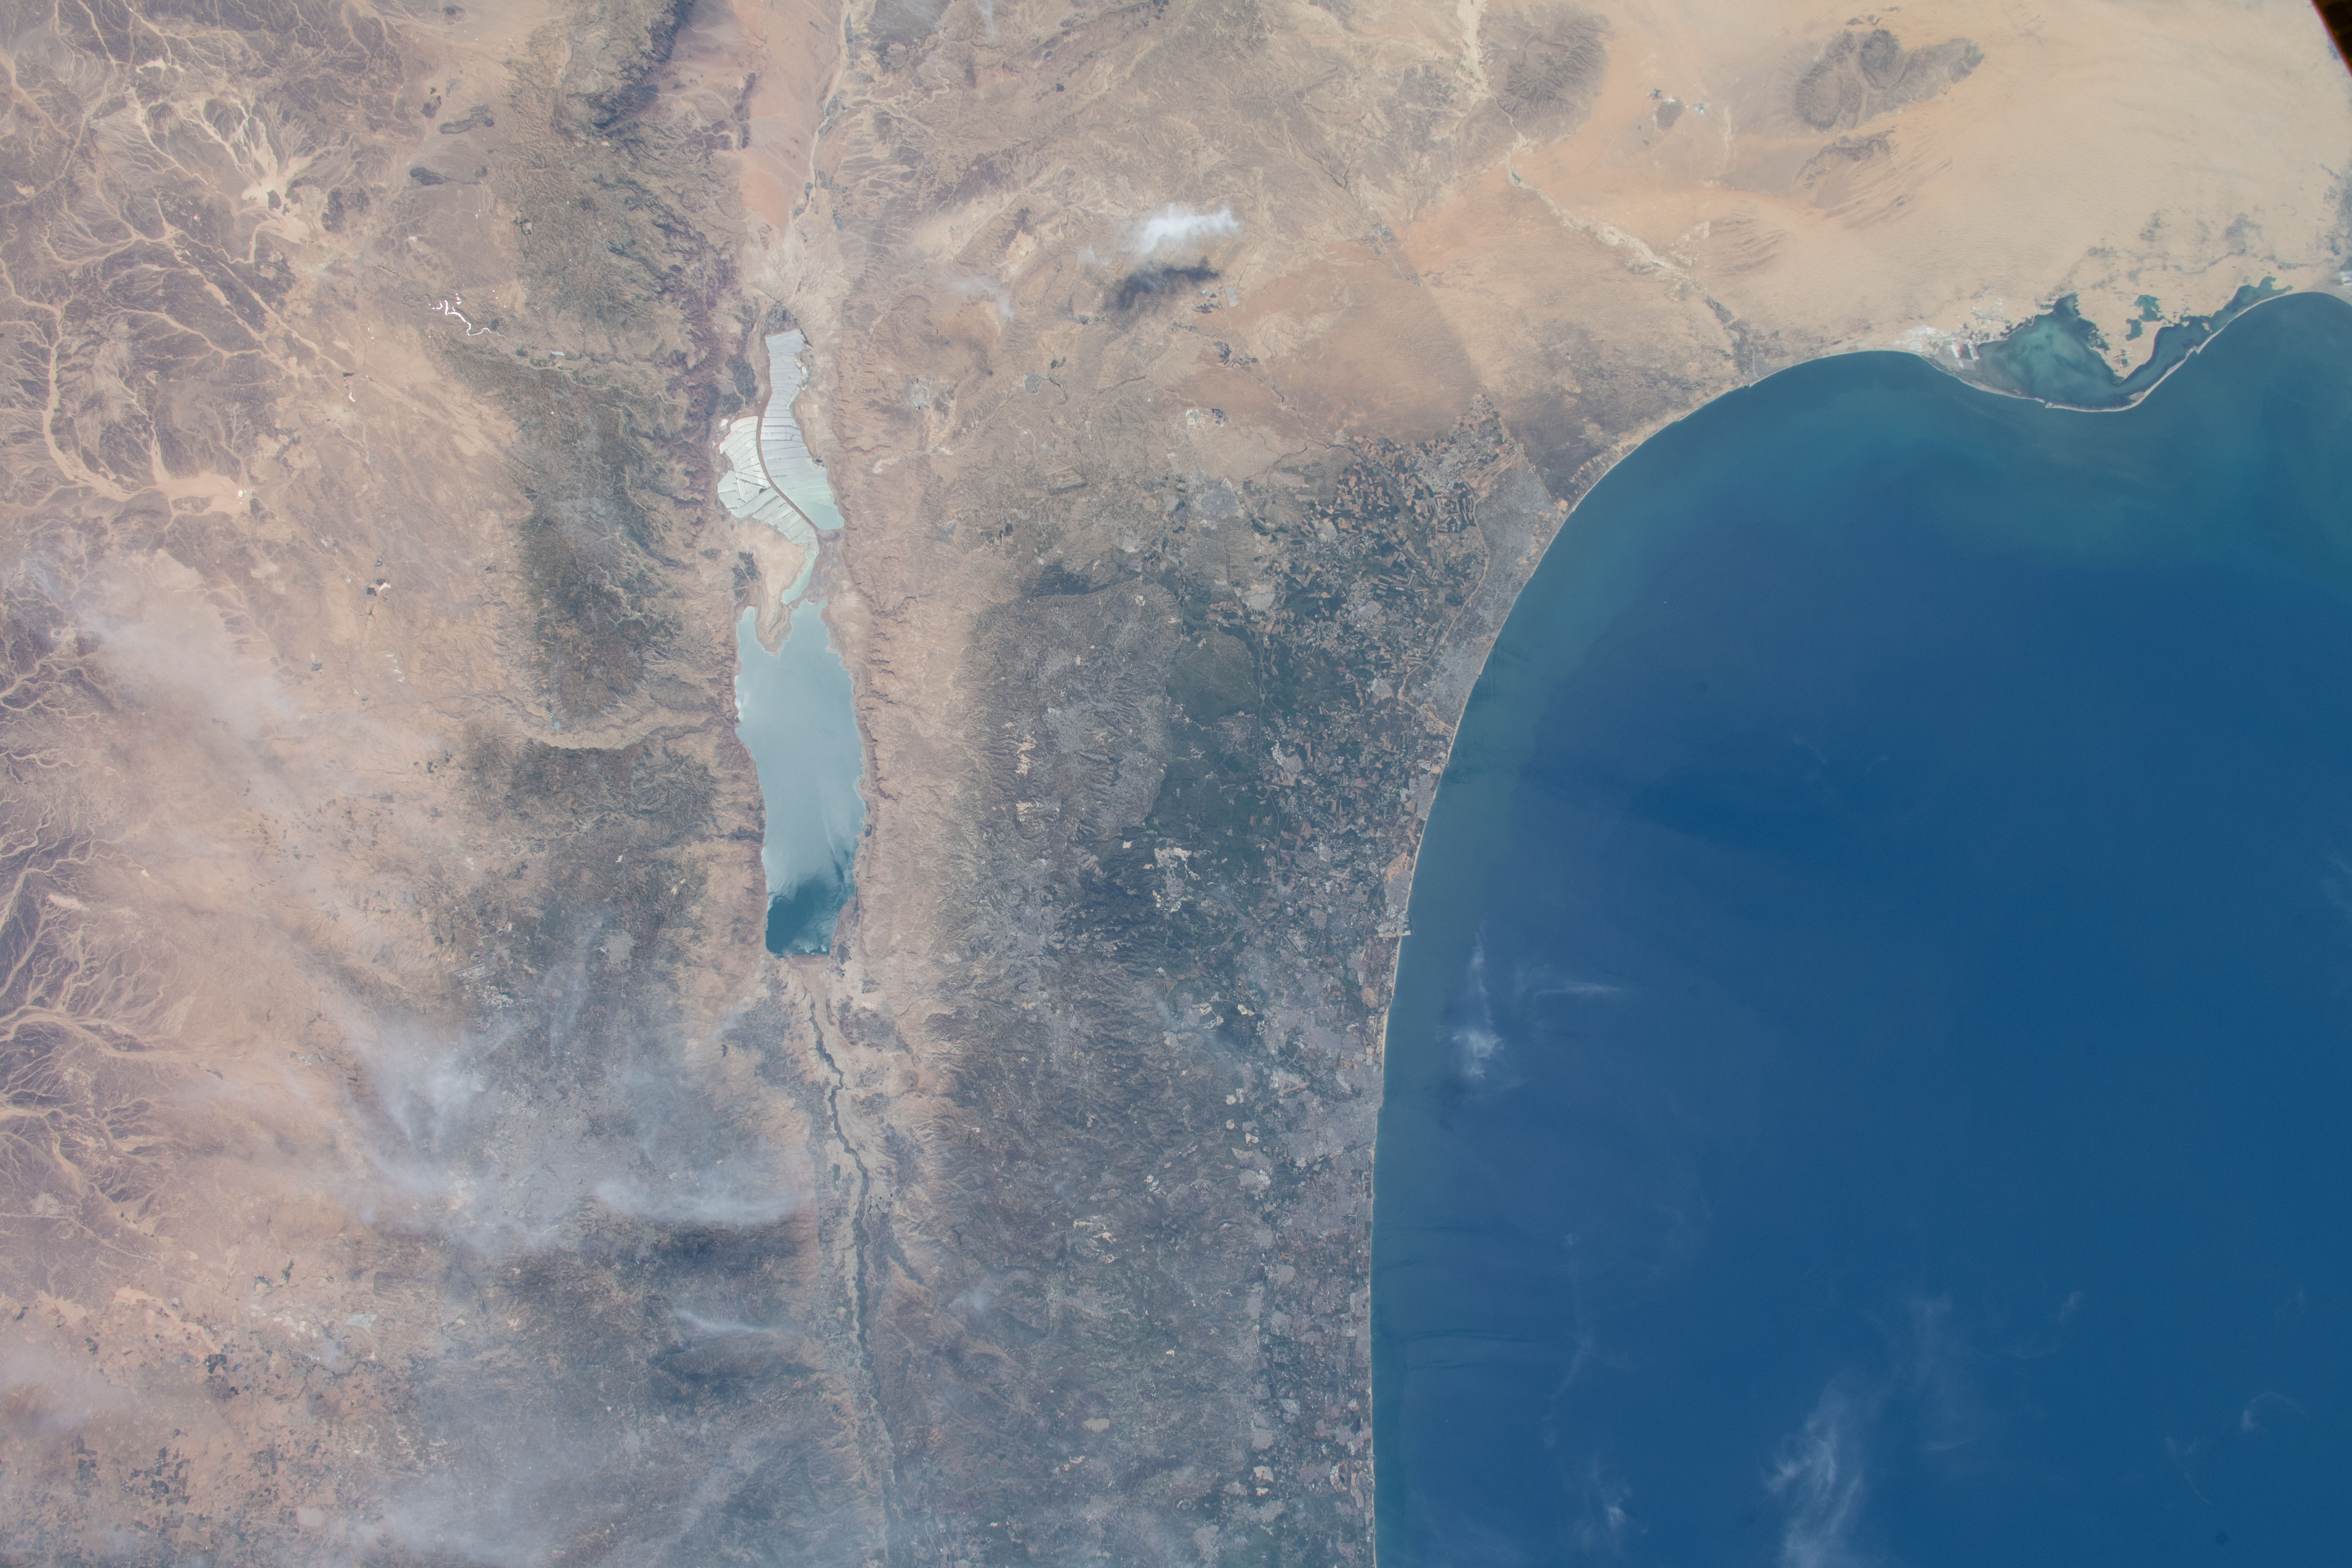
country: ISRAEL
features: JERUSALEM, TEL AVIV, DEAD SEA, ARAD, GAZA, LAKE BARDAWIL, MEDITERRANEAN SEA
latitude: 32.0
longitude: 35.0
